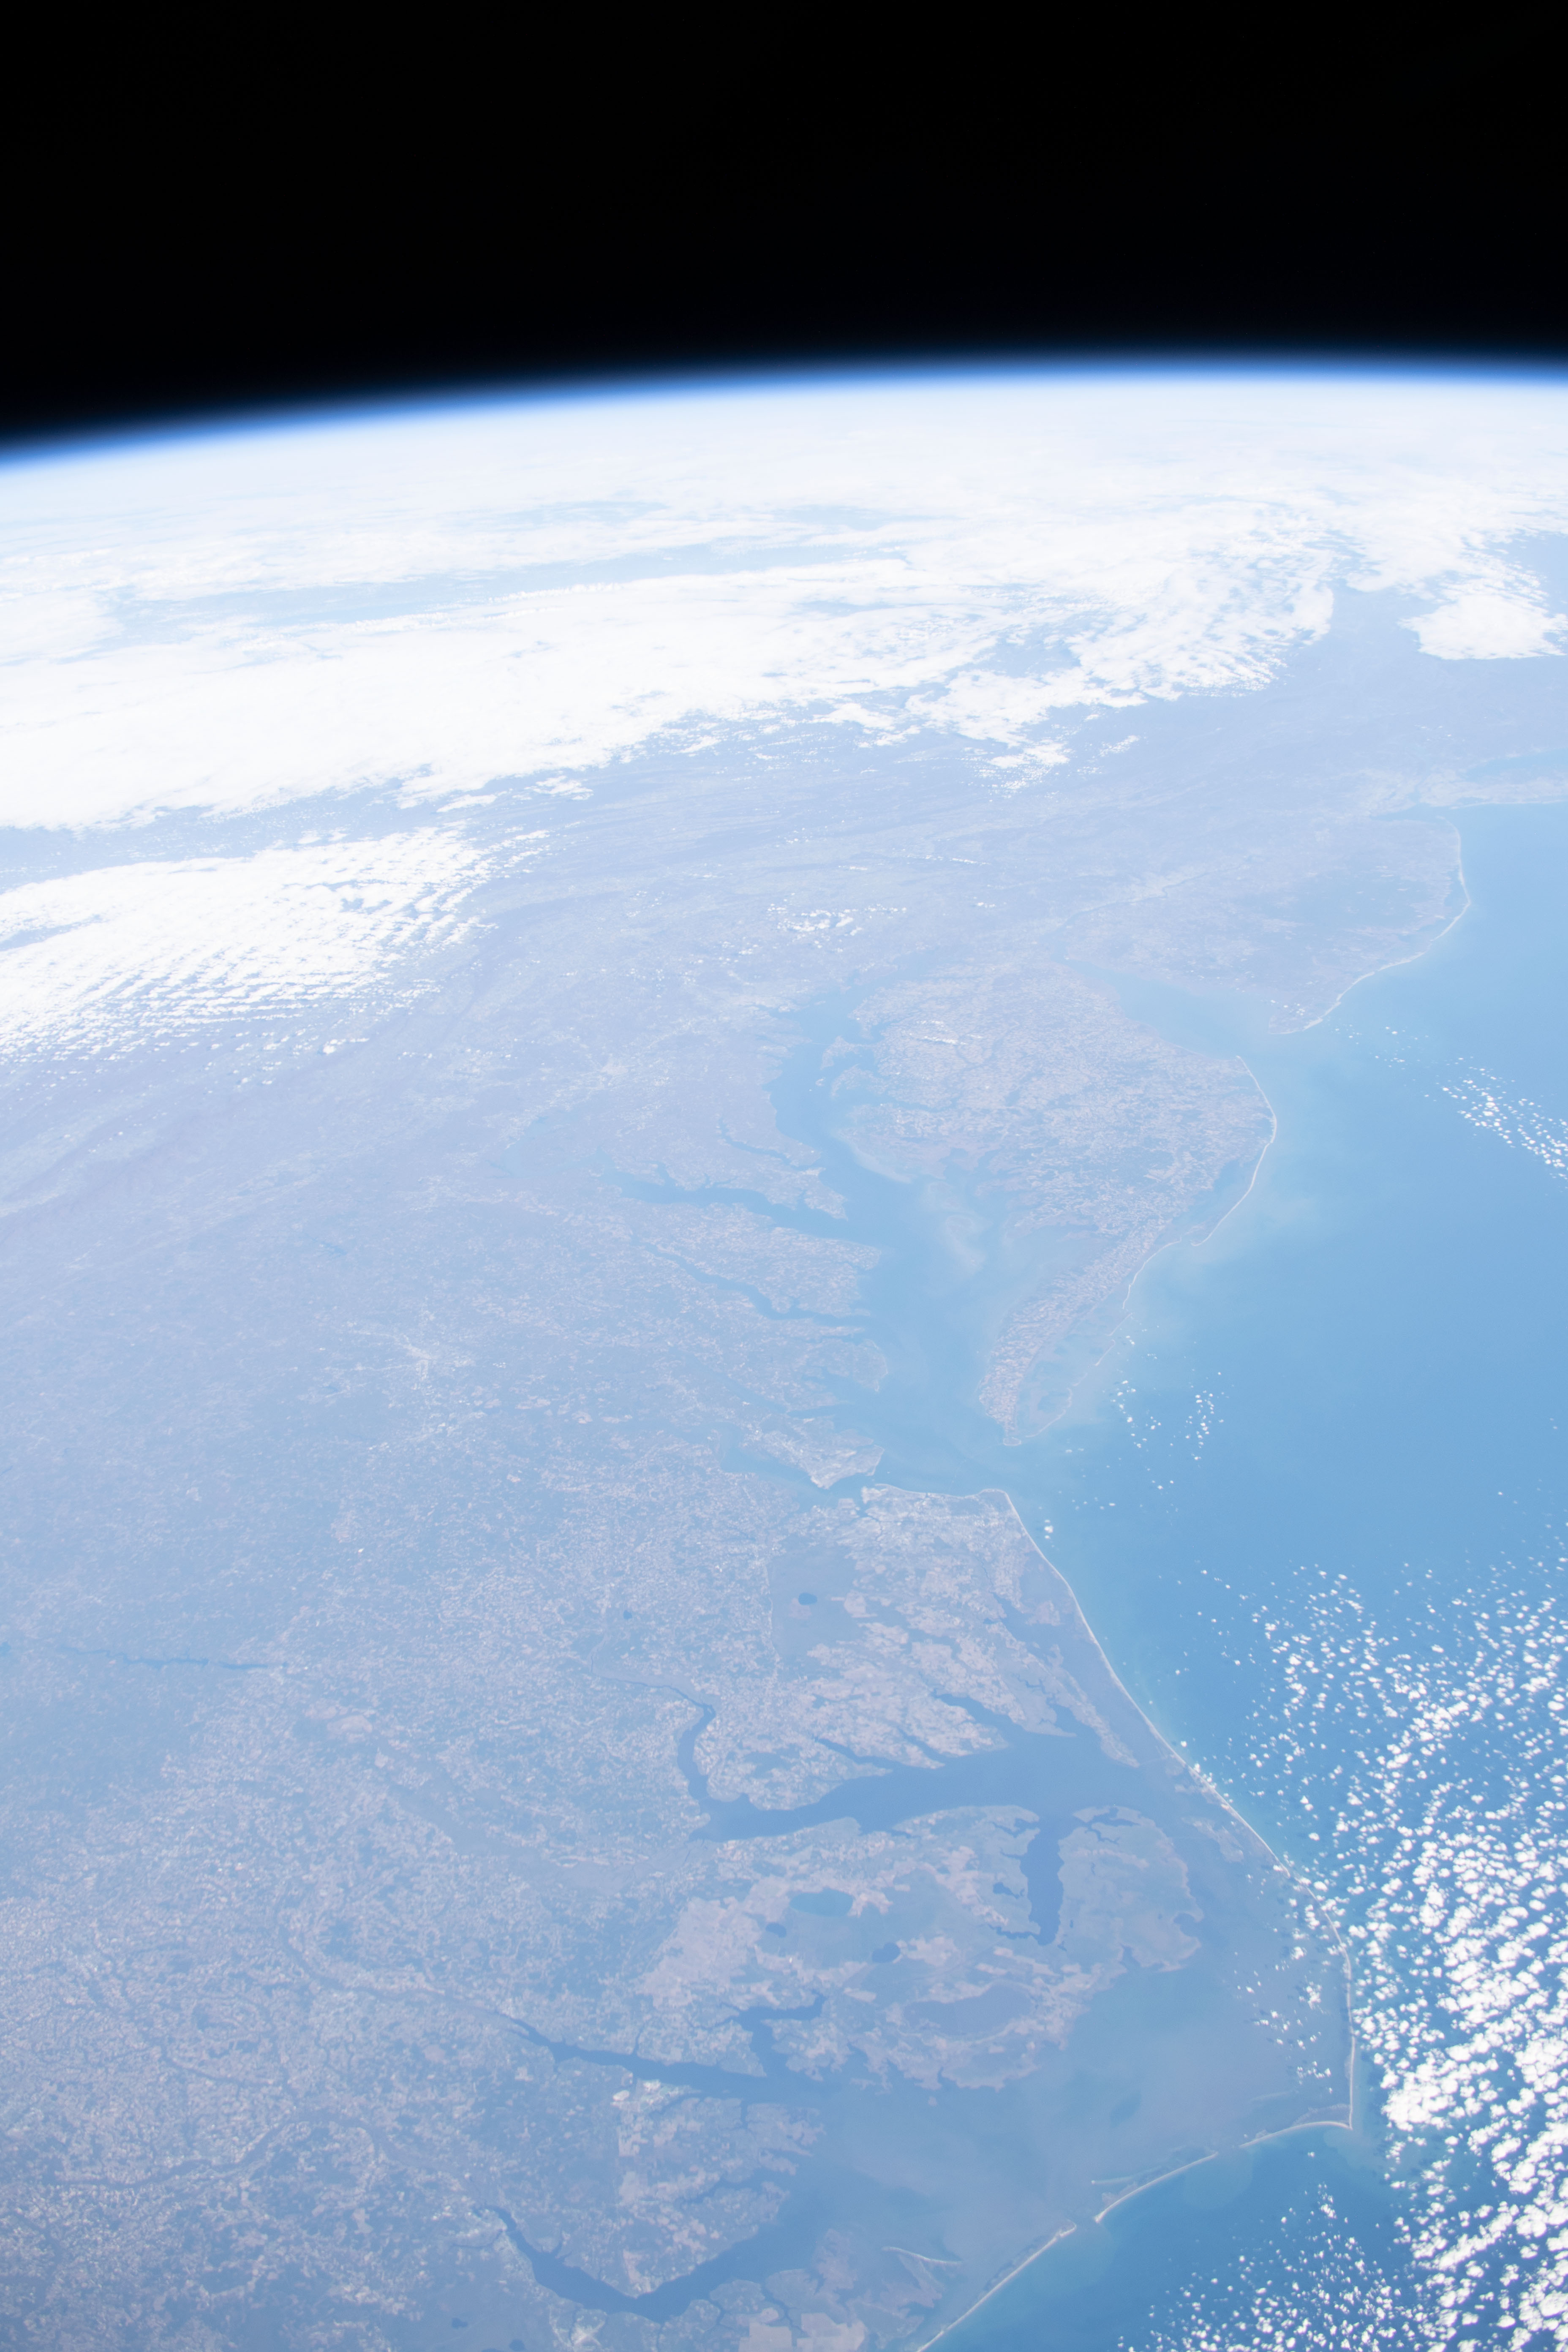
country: USA-MARYLAND
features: CHESAPEAKE BAY, PAMILCO SOUND
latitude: 38.5
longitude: -76.5
